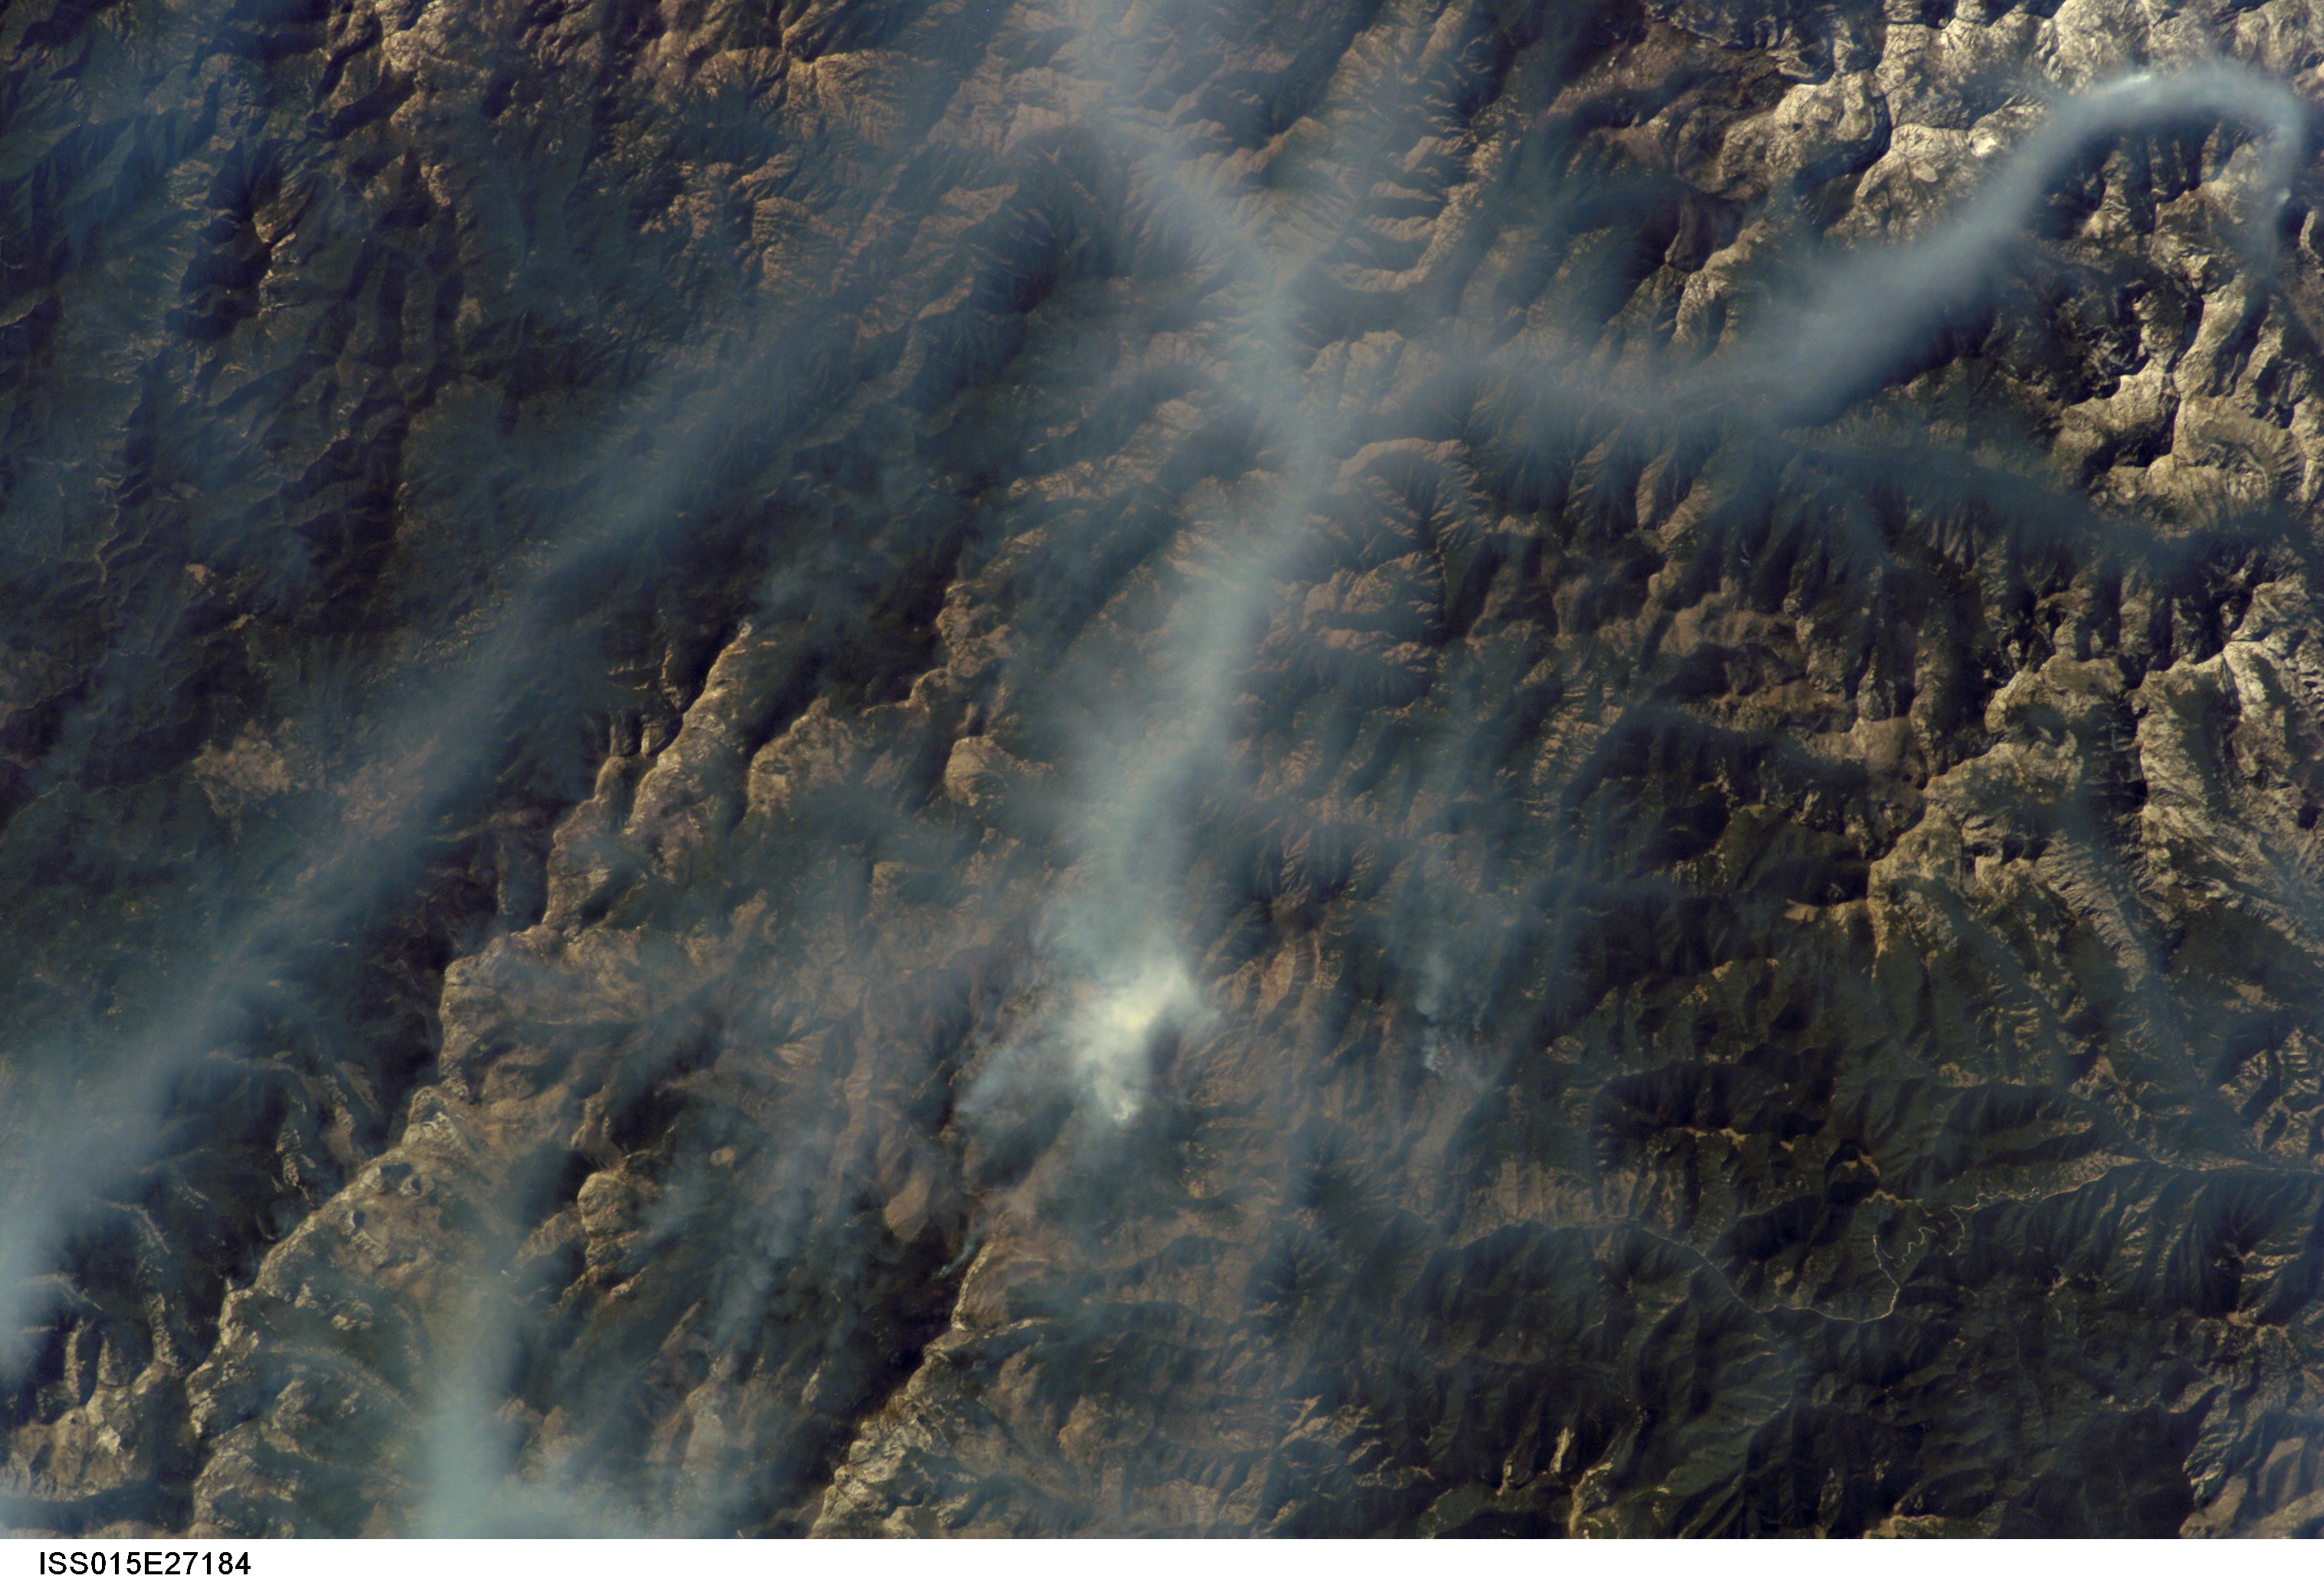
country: USA-IDAHO
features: CLEARWATER MTS., FOREST, SMOKE PLUMES
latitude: 45.8
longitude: -114.8
